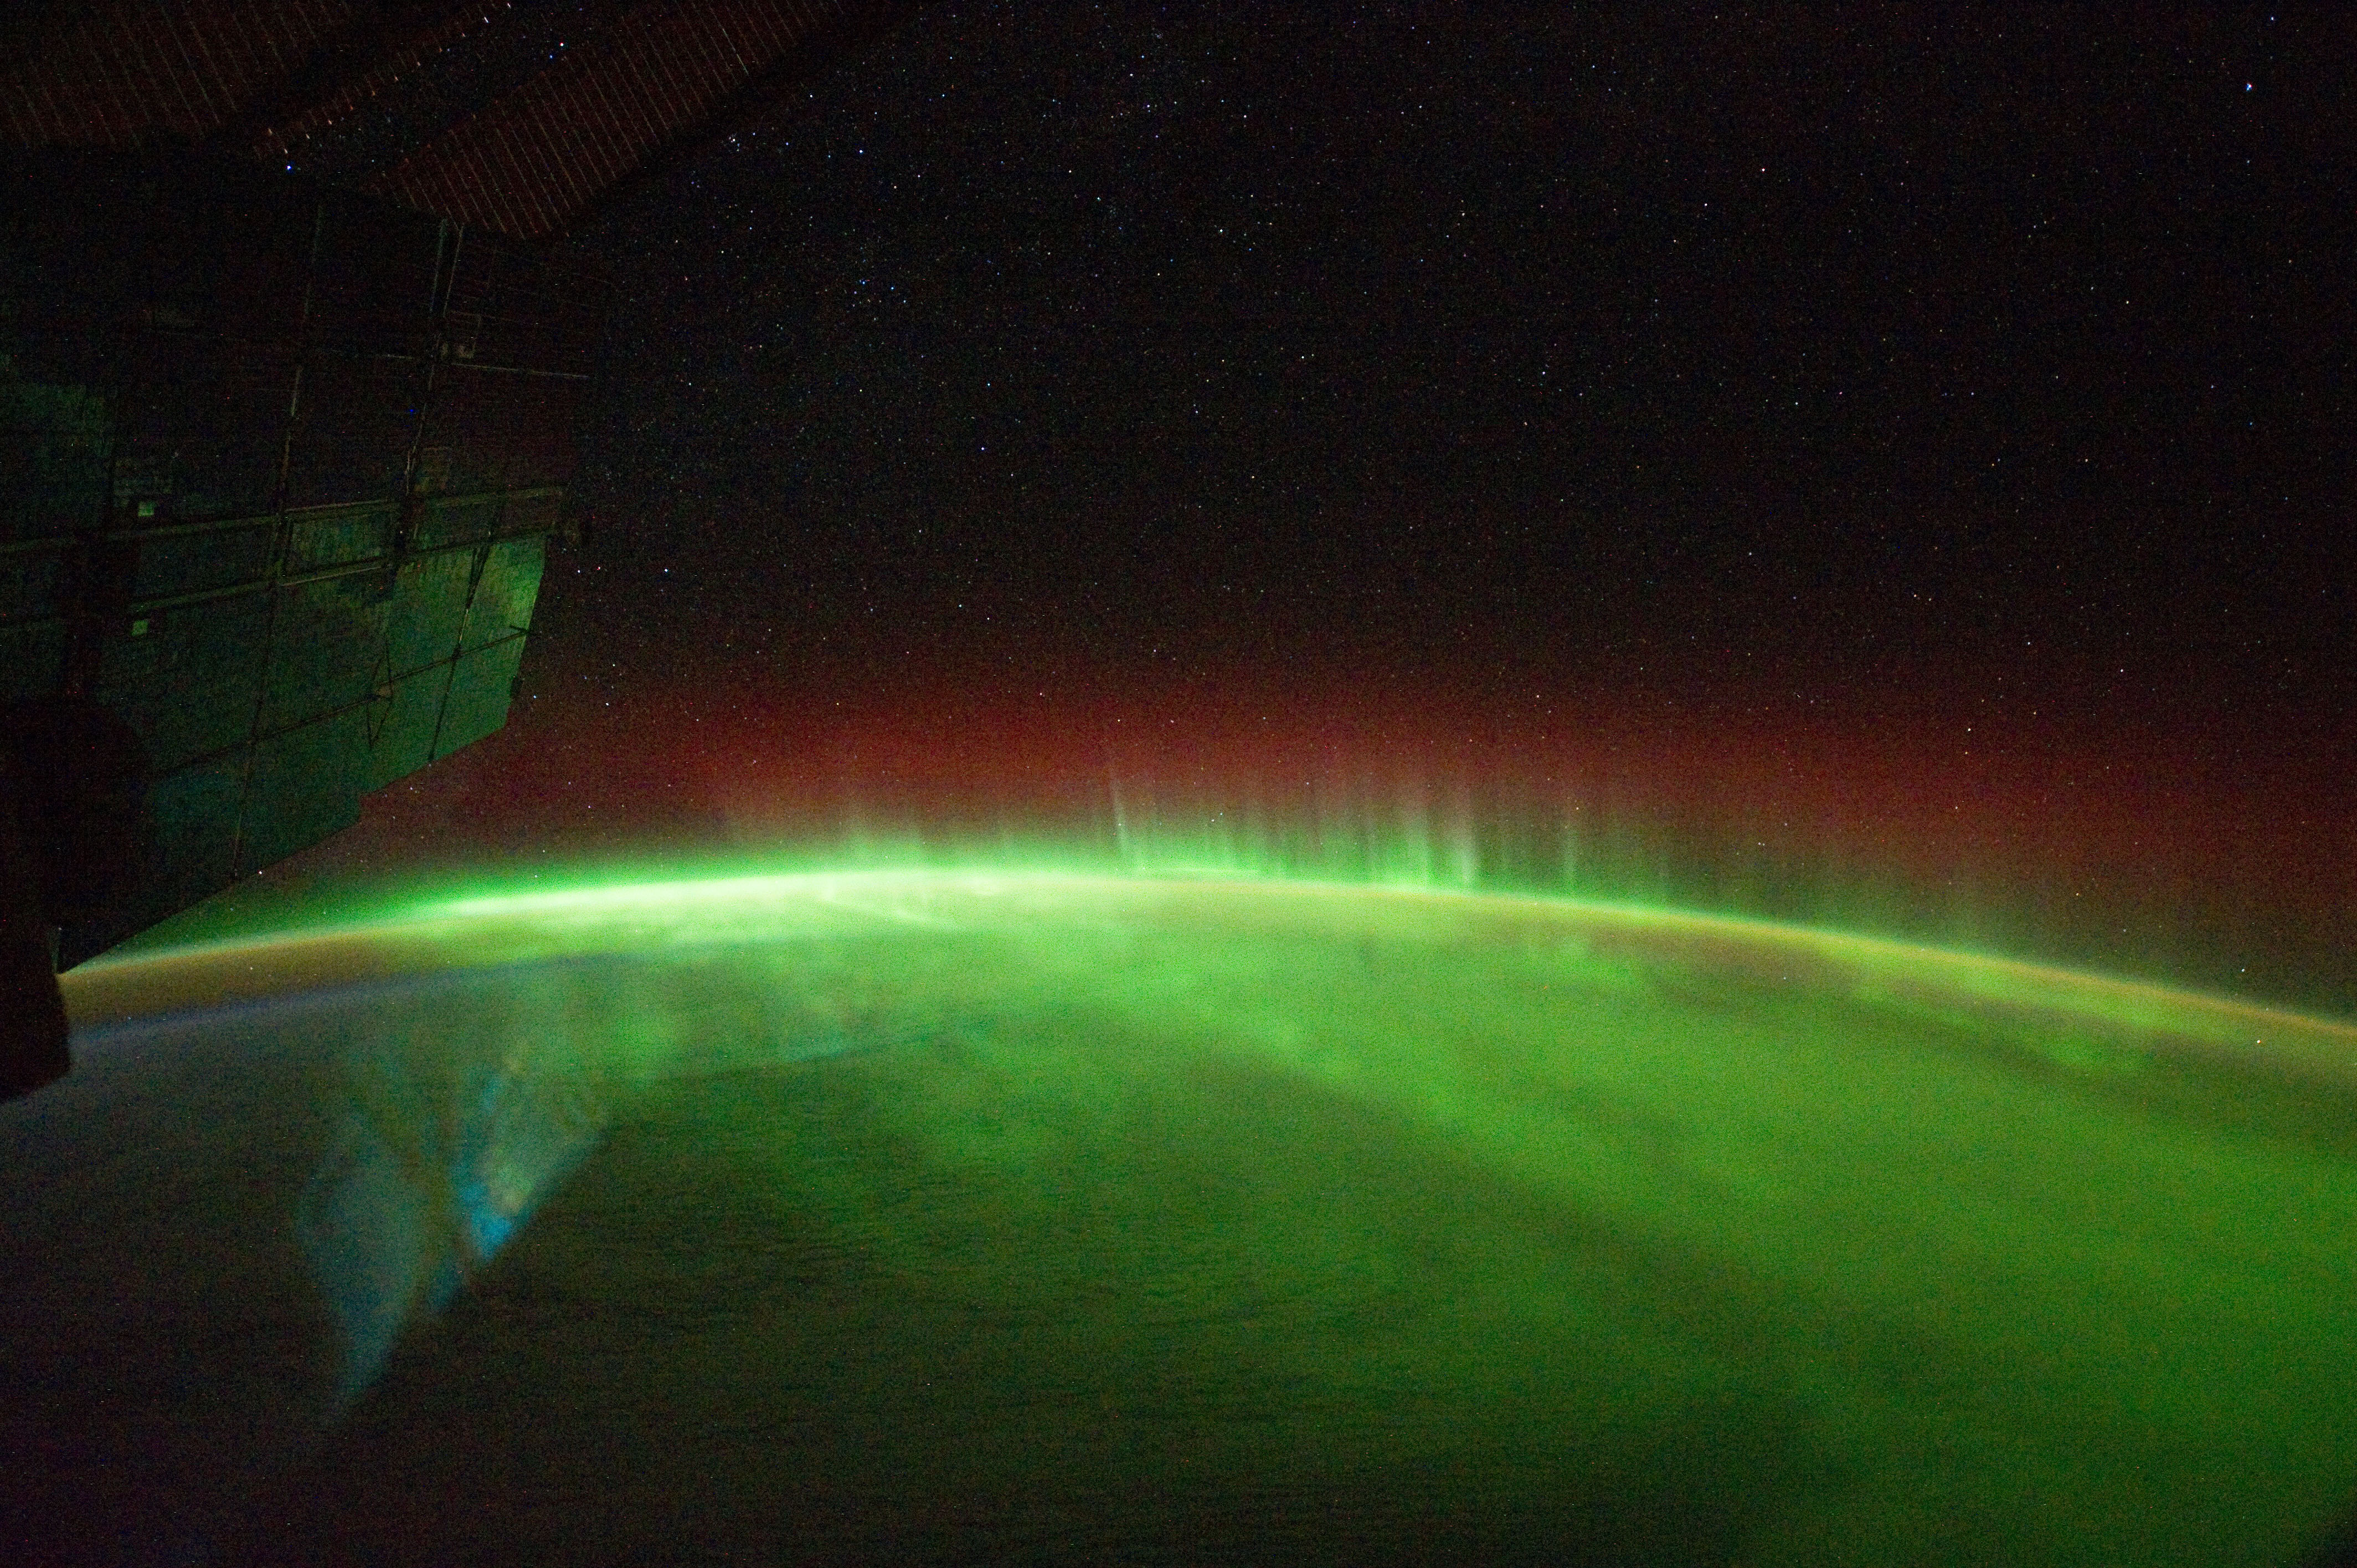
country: AURORA
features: AURORA AUSTRALIS, AIRGLOW, S. W. TASMAN SEA, CABIN LIGHT REFLECTION
